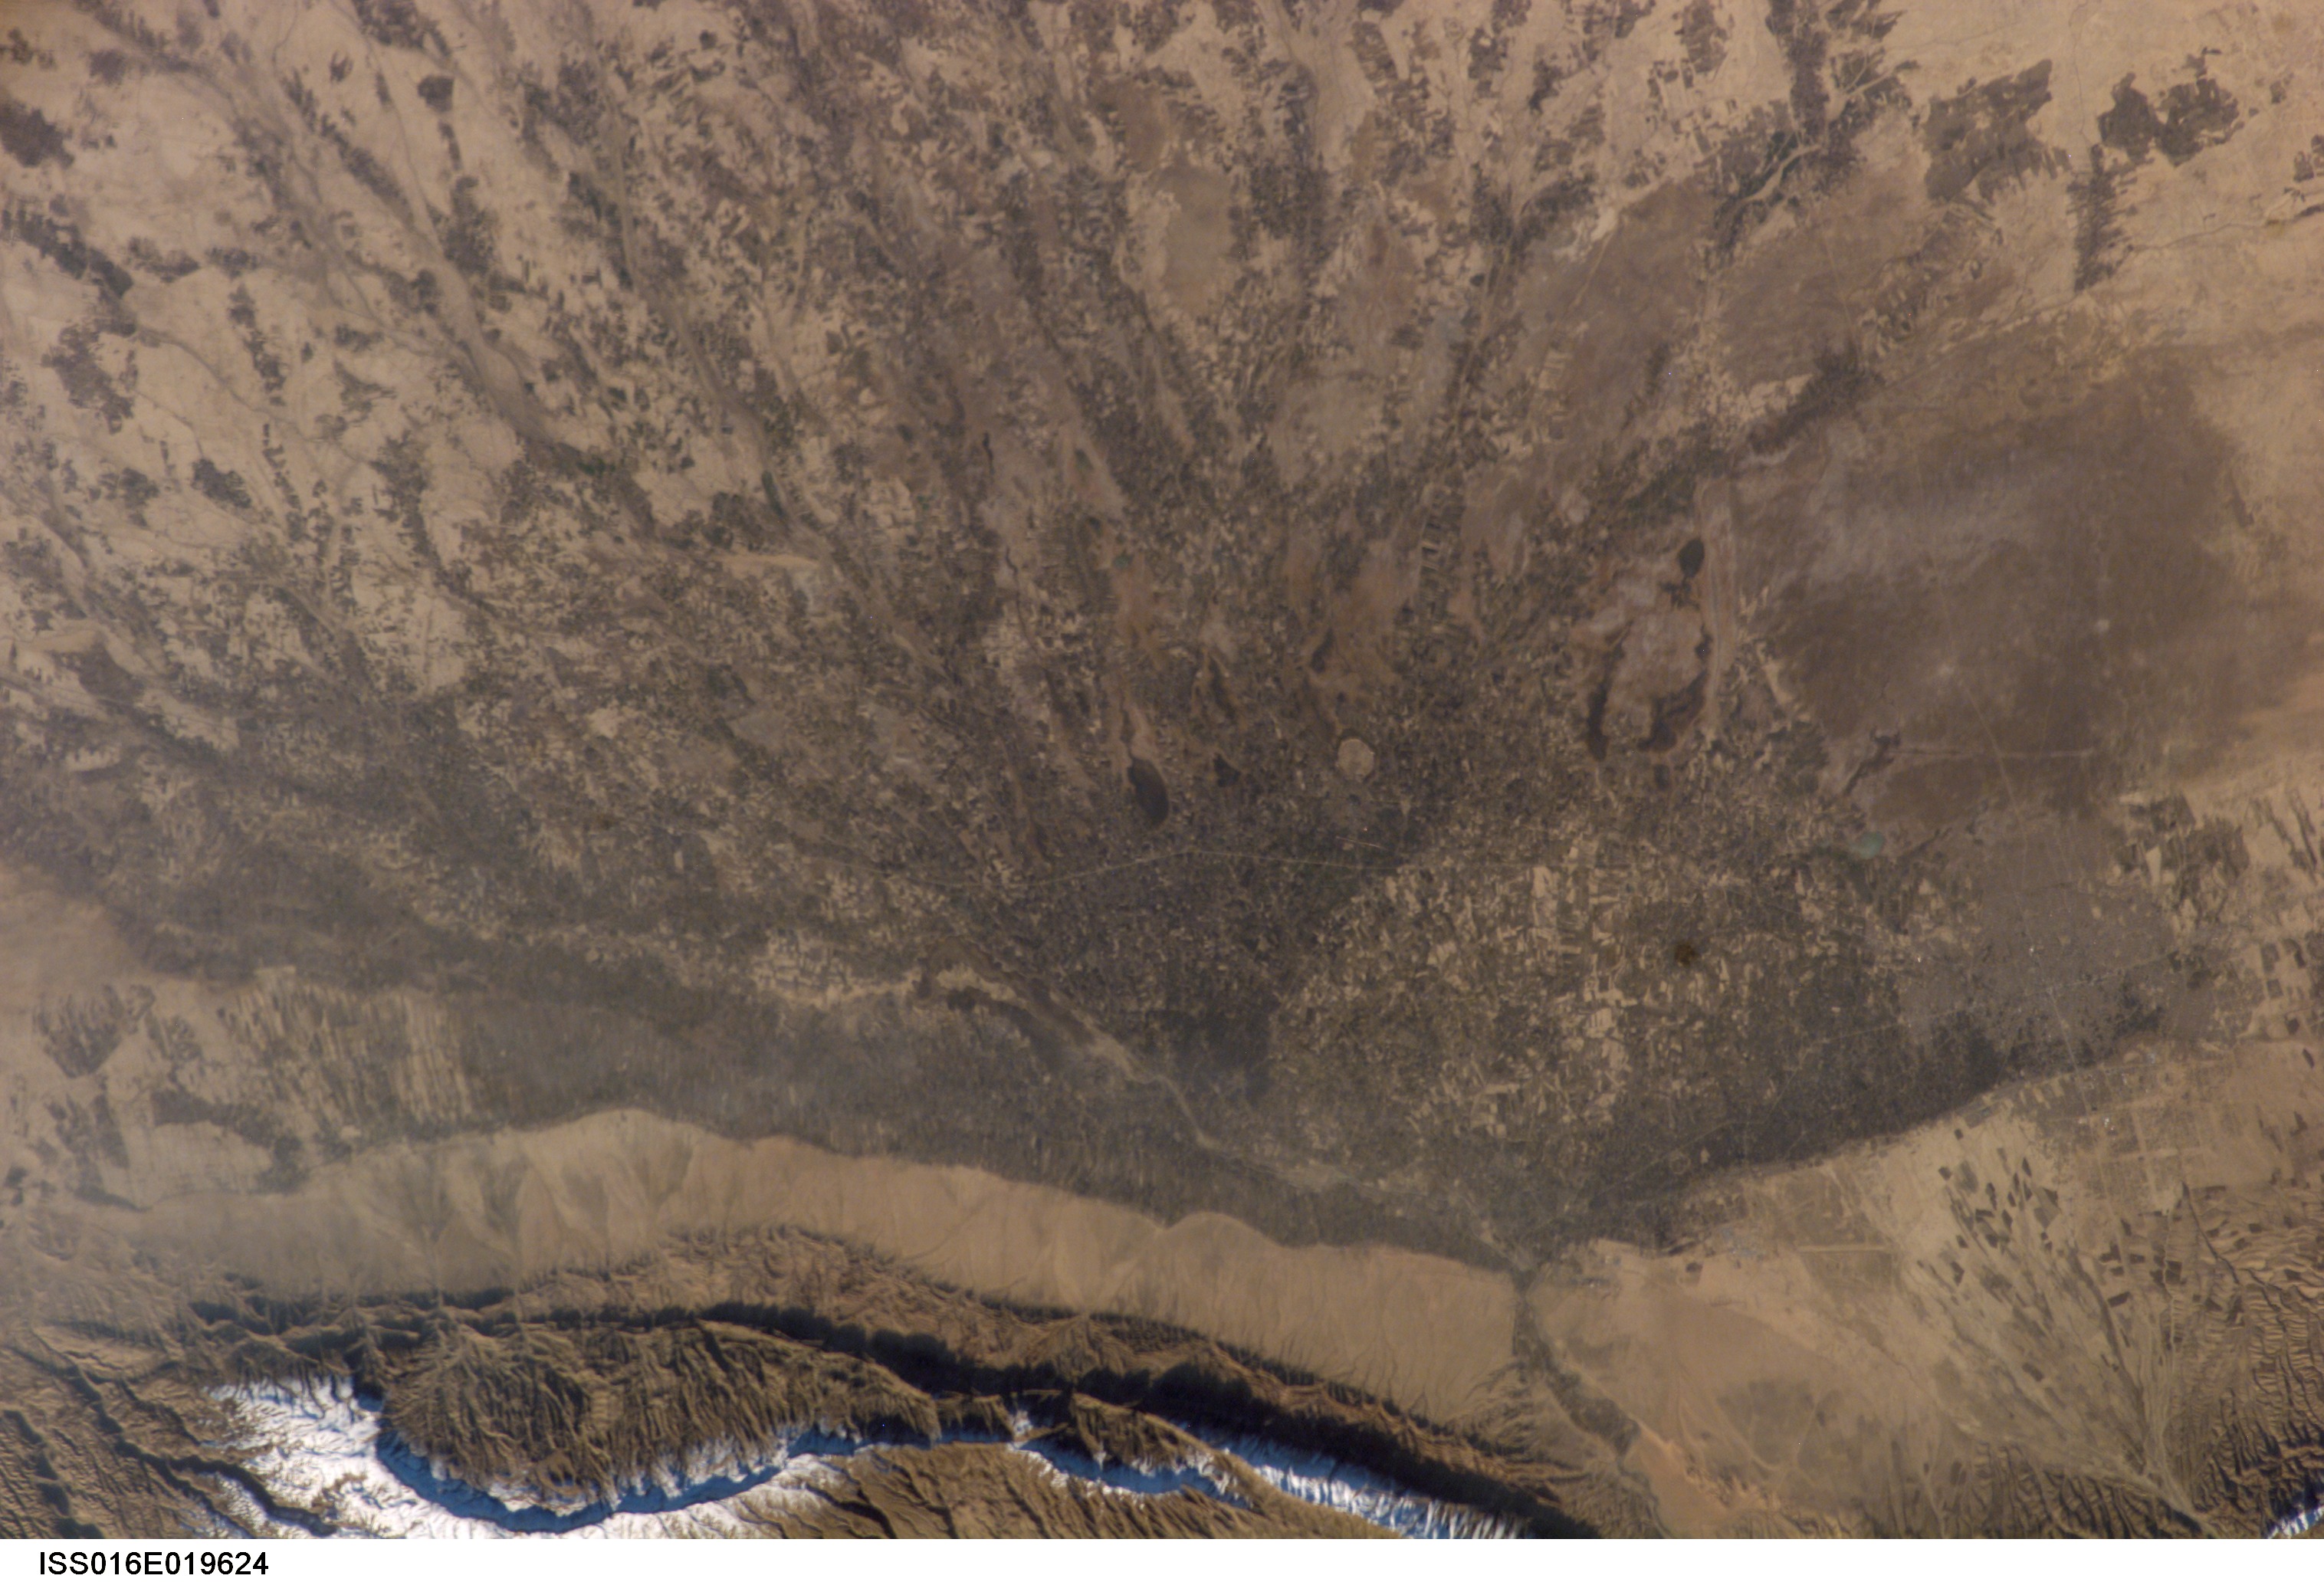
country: AFGHANISTAN
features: MAZAR-E SHARIF, CHAR SANG
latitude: 36.8
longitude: 66.8
